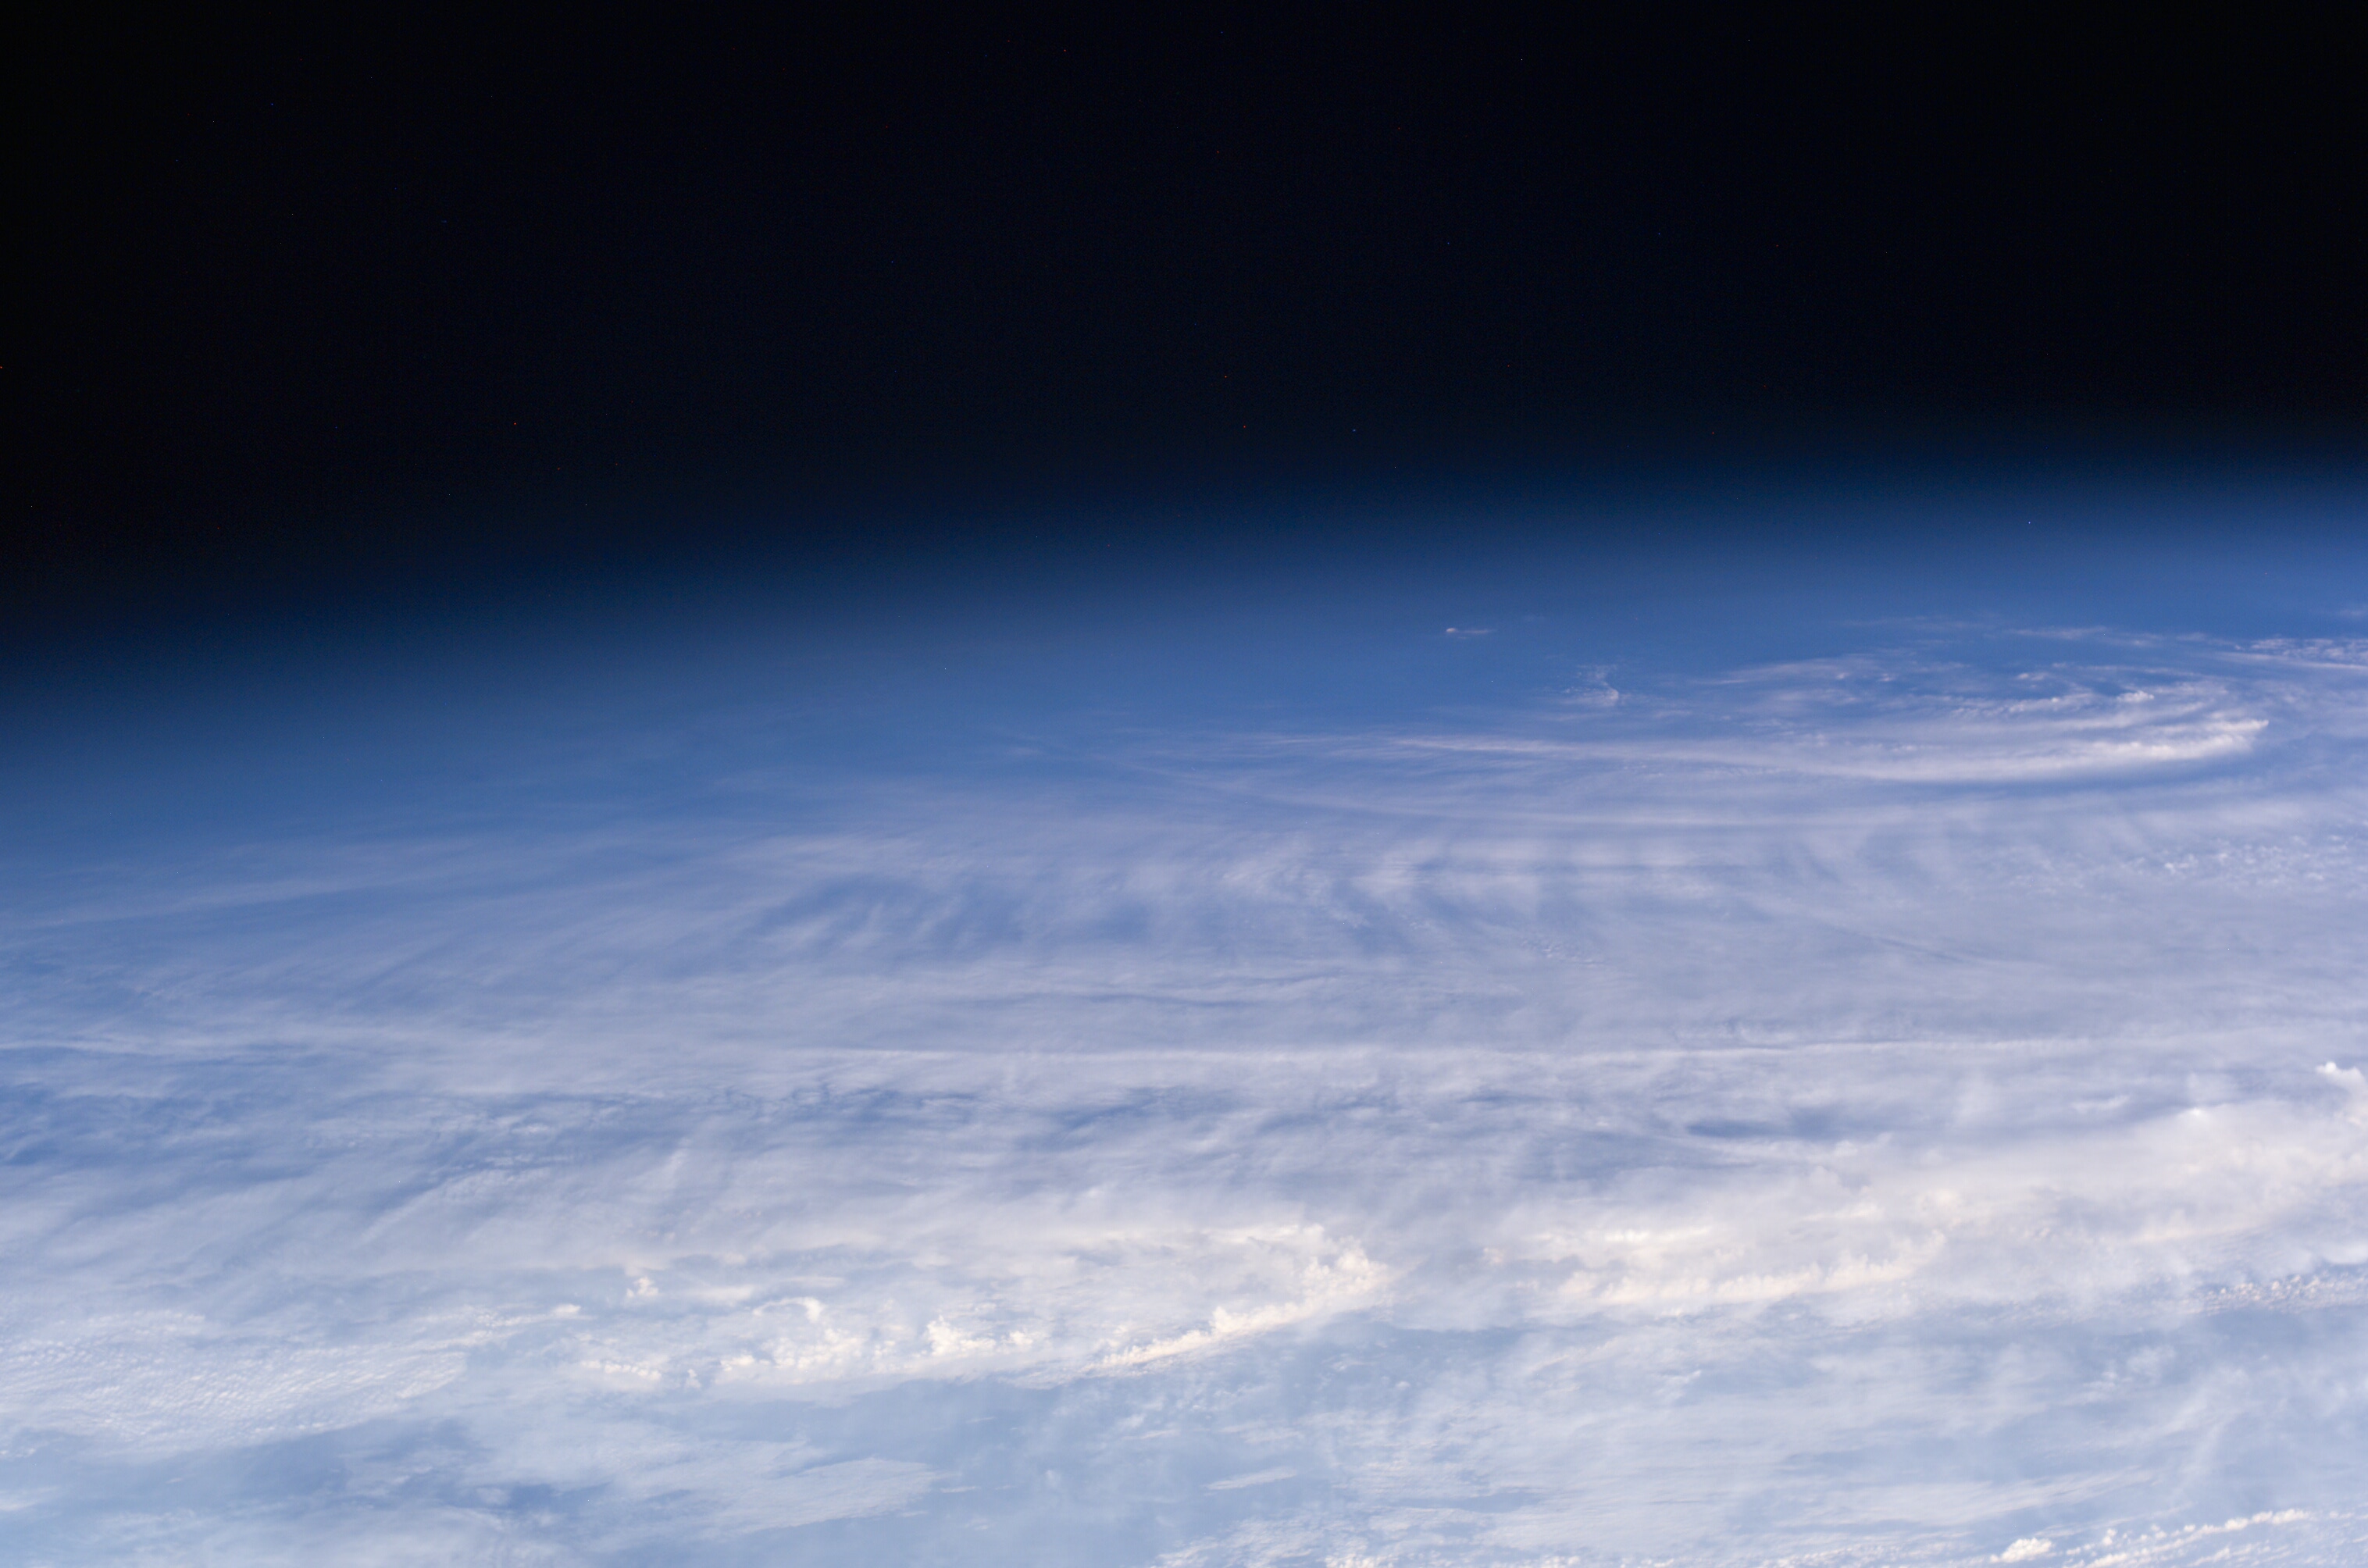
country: MEXICO
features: PAN-HURRICANE WILMA, BANDING
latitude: 21.0
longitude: -87.0
